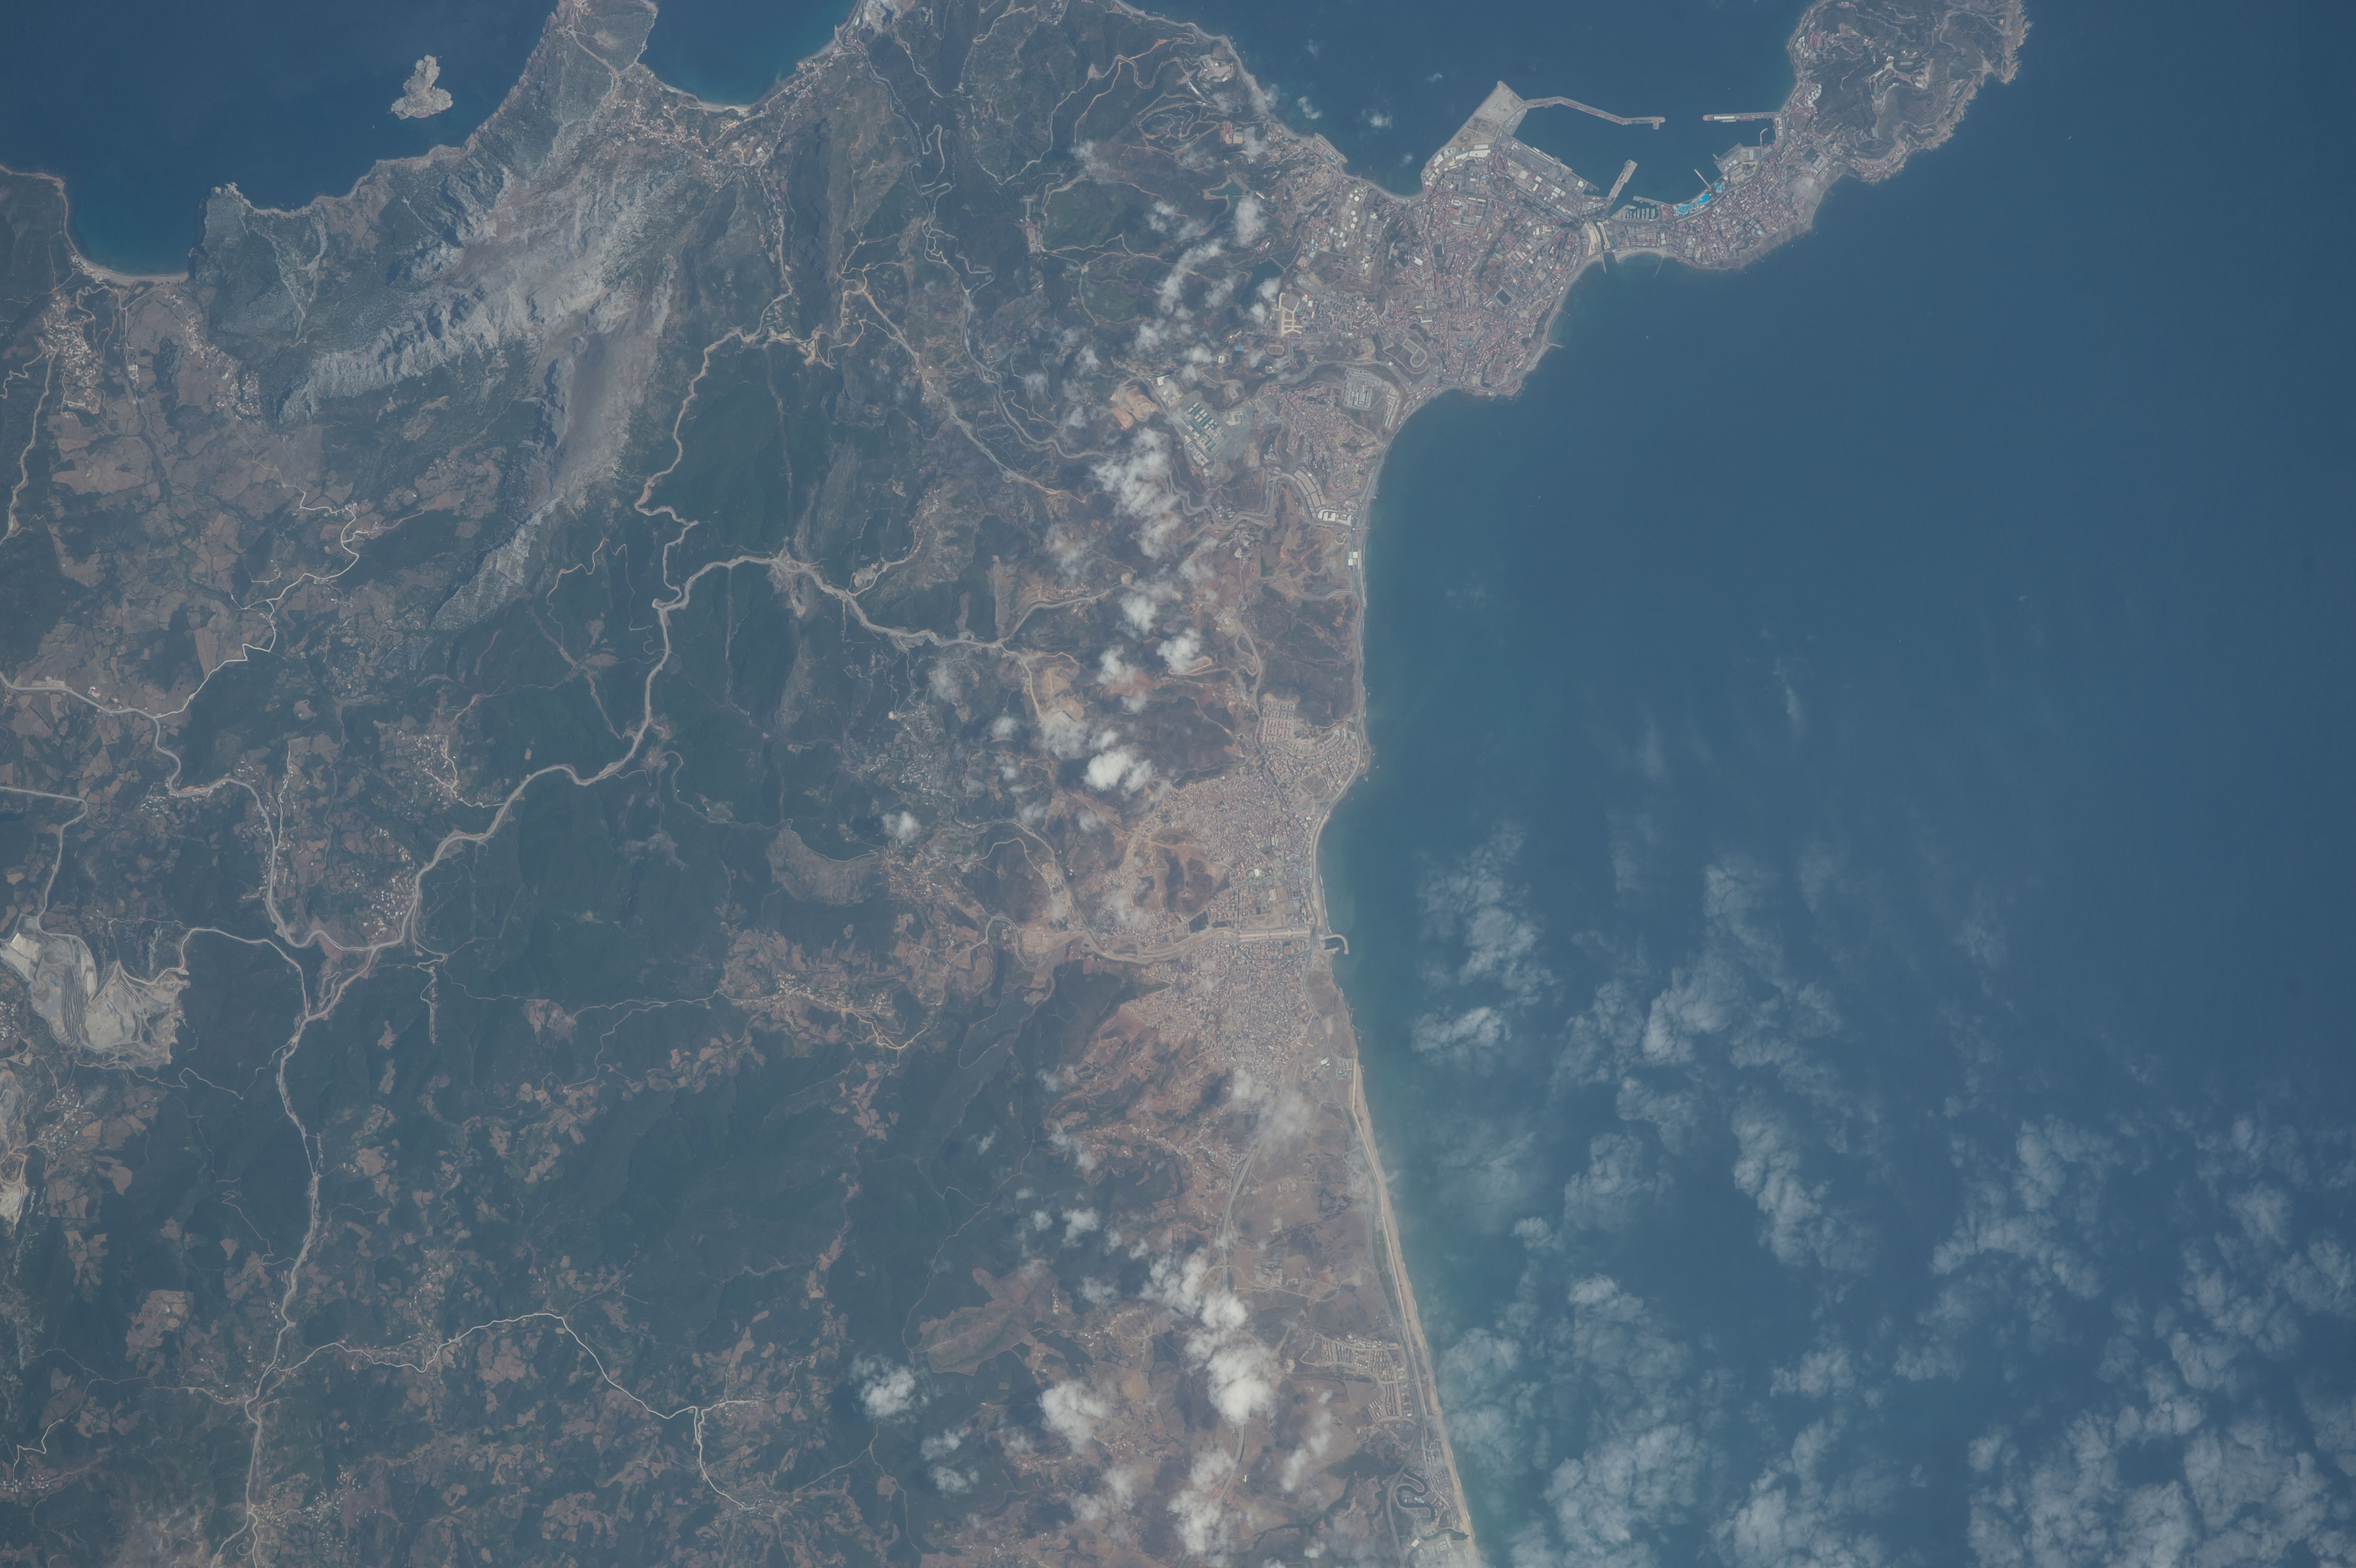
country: SPAIN
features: STRAIT OF GIBRALTAR, MOROCCO, CEUTA, FNIDEQ, ALBORAN SEA, THE RIF
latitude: 35.9
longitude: -5.4
